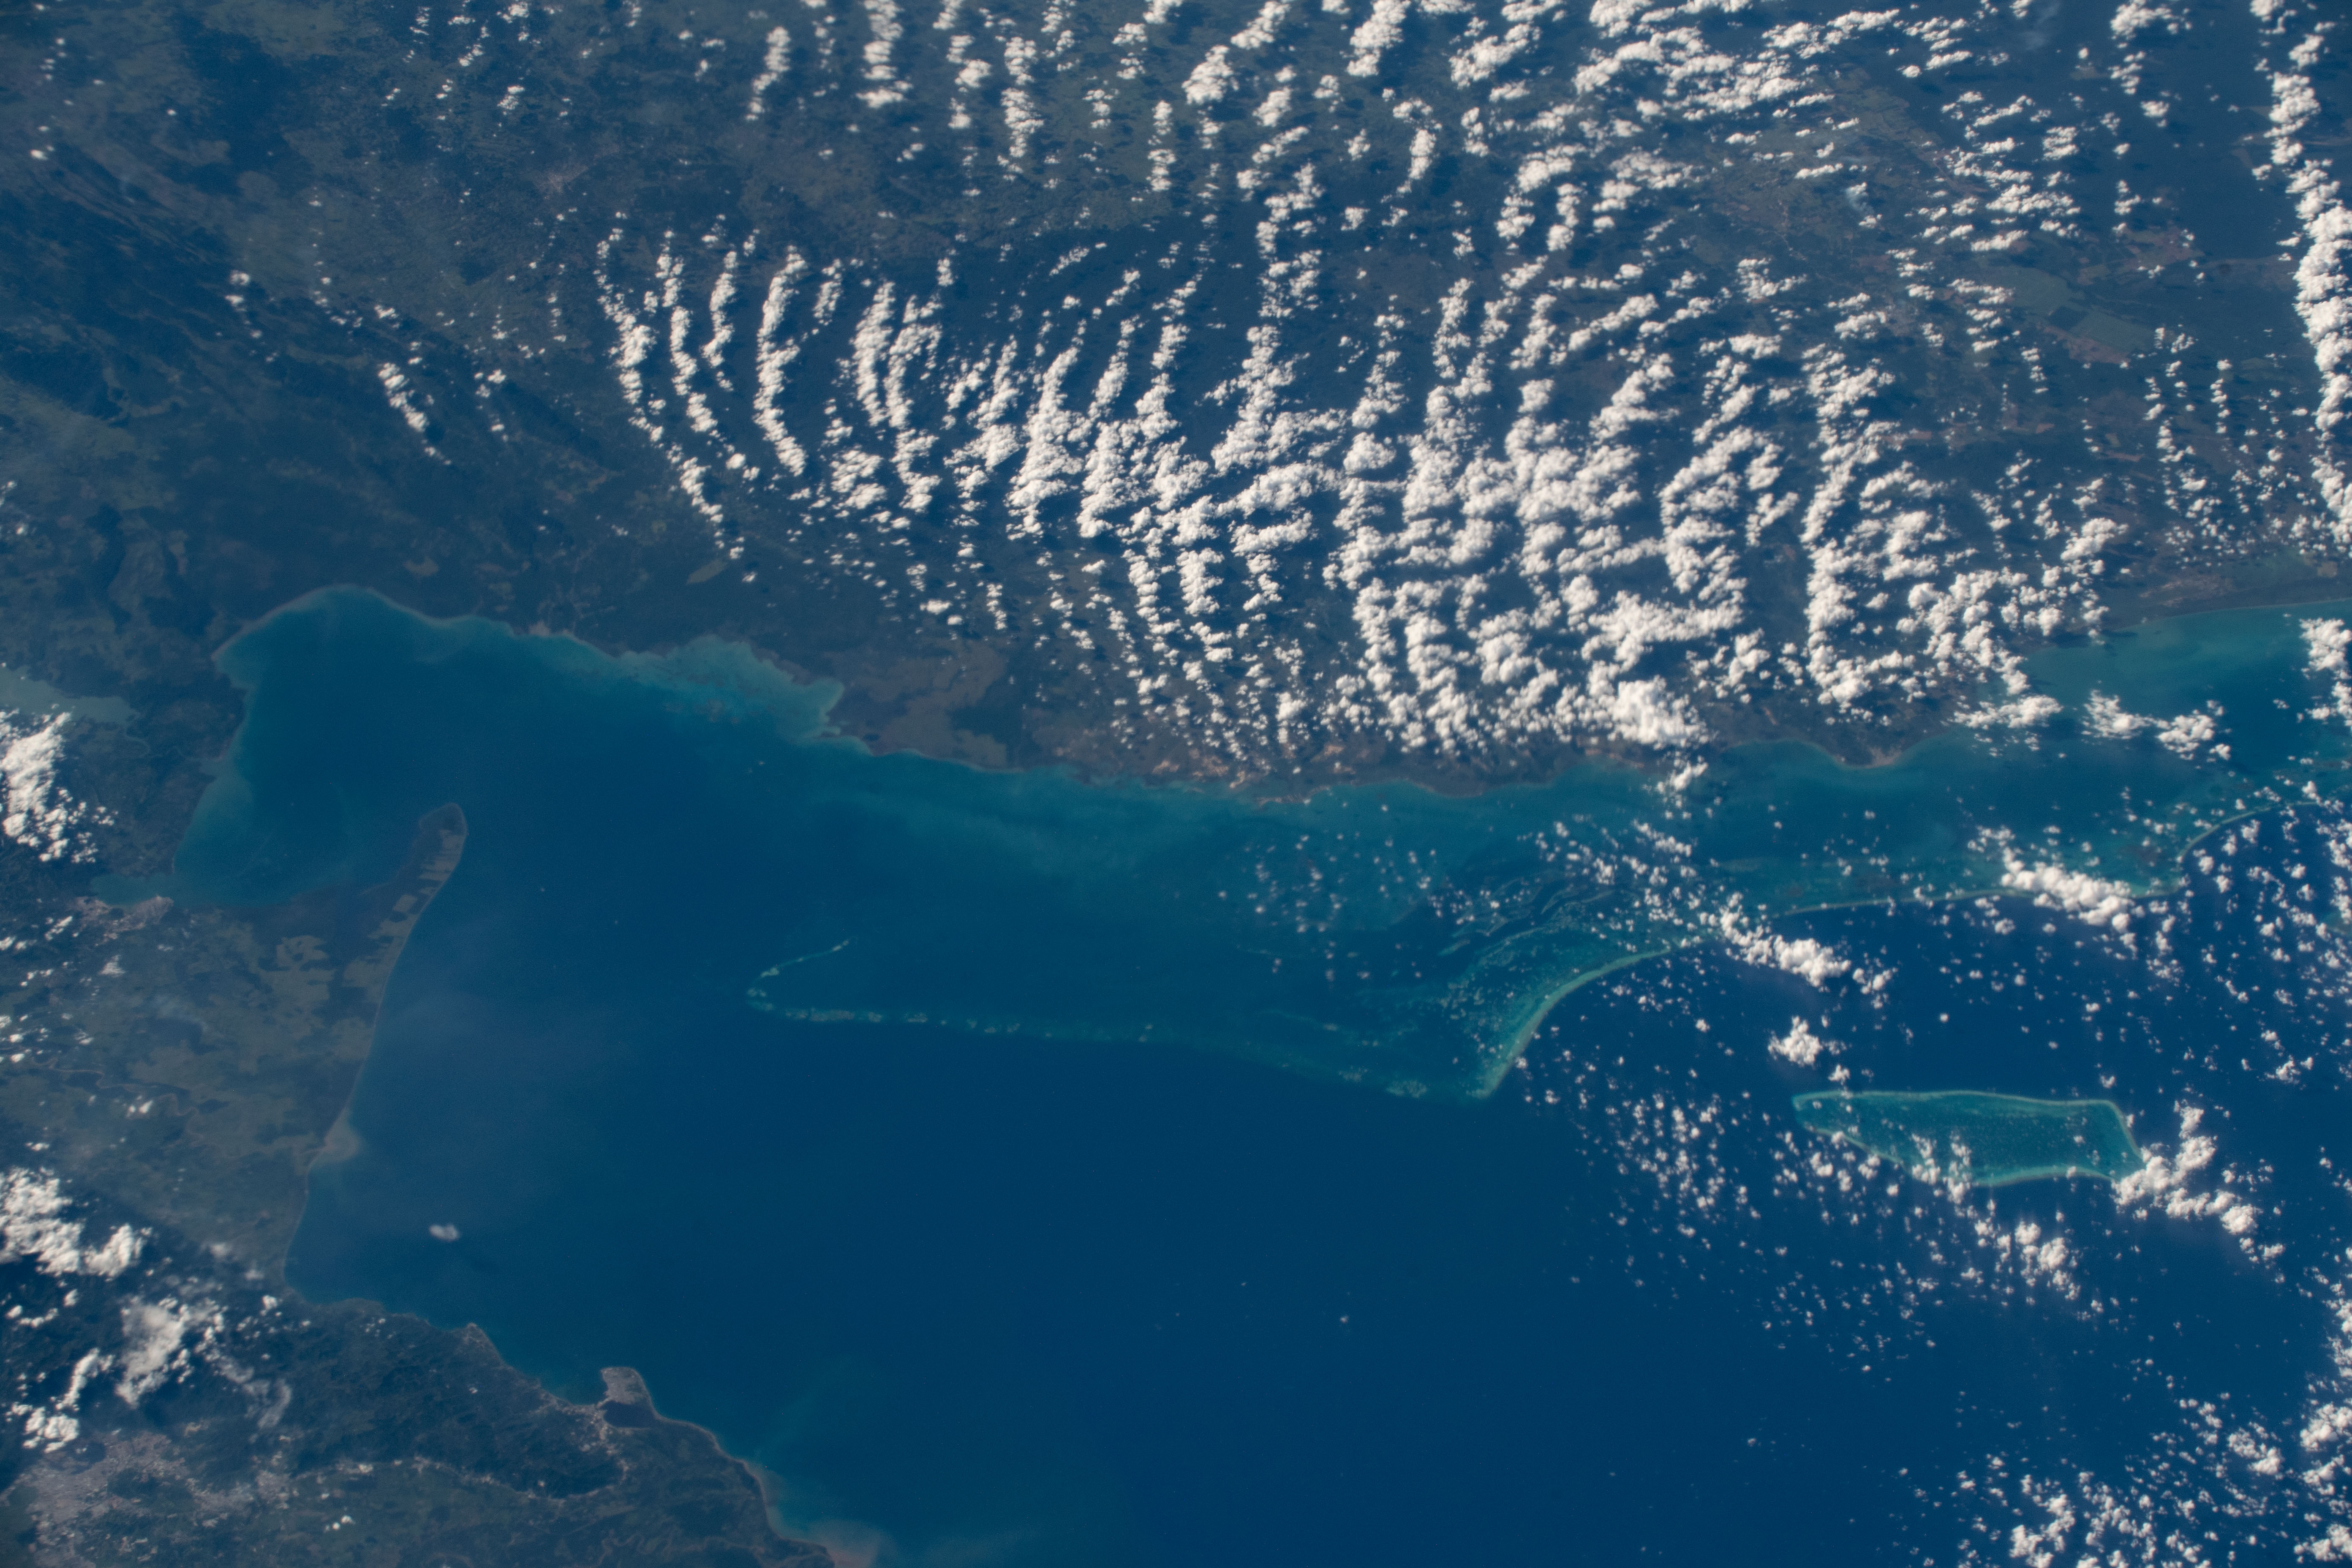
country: BELIZE
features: BELIZE FAN, AMATIQUE BAY, TOLEDO
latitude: 16.7
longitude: -88.3
